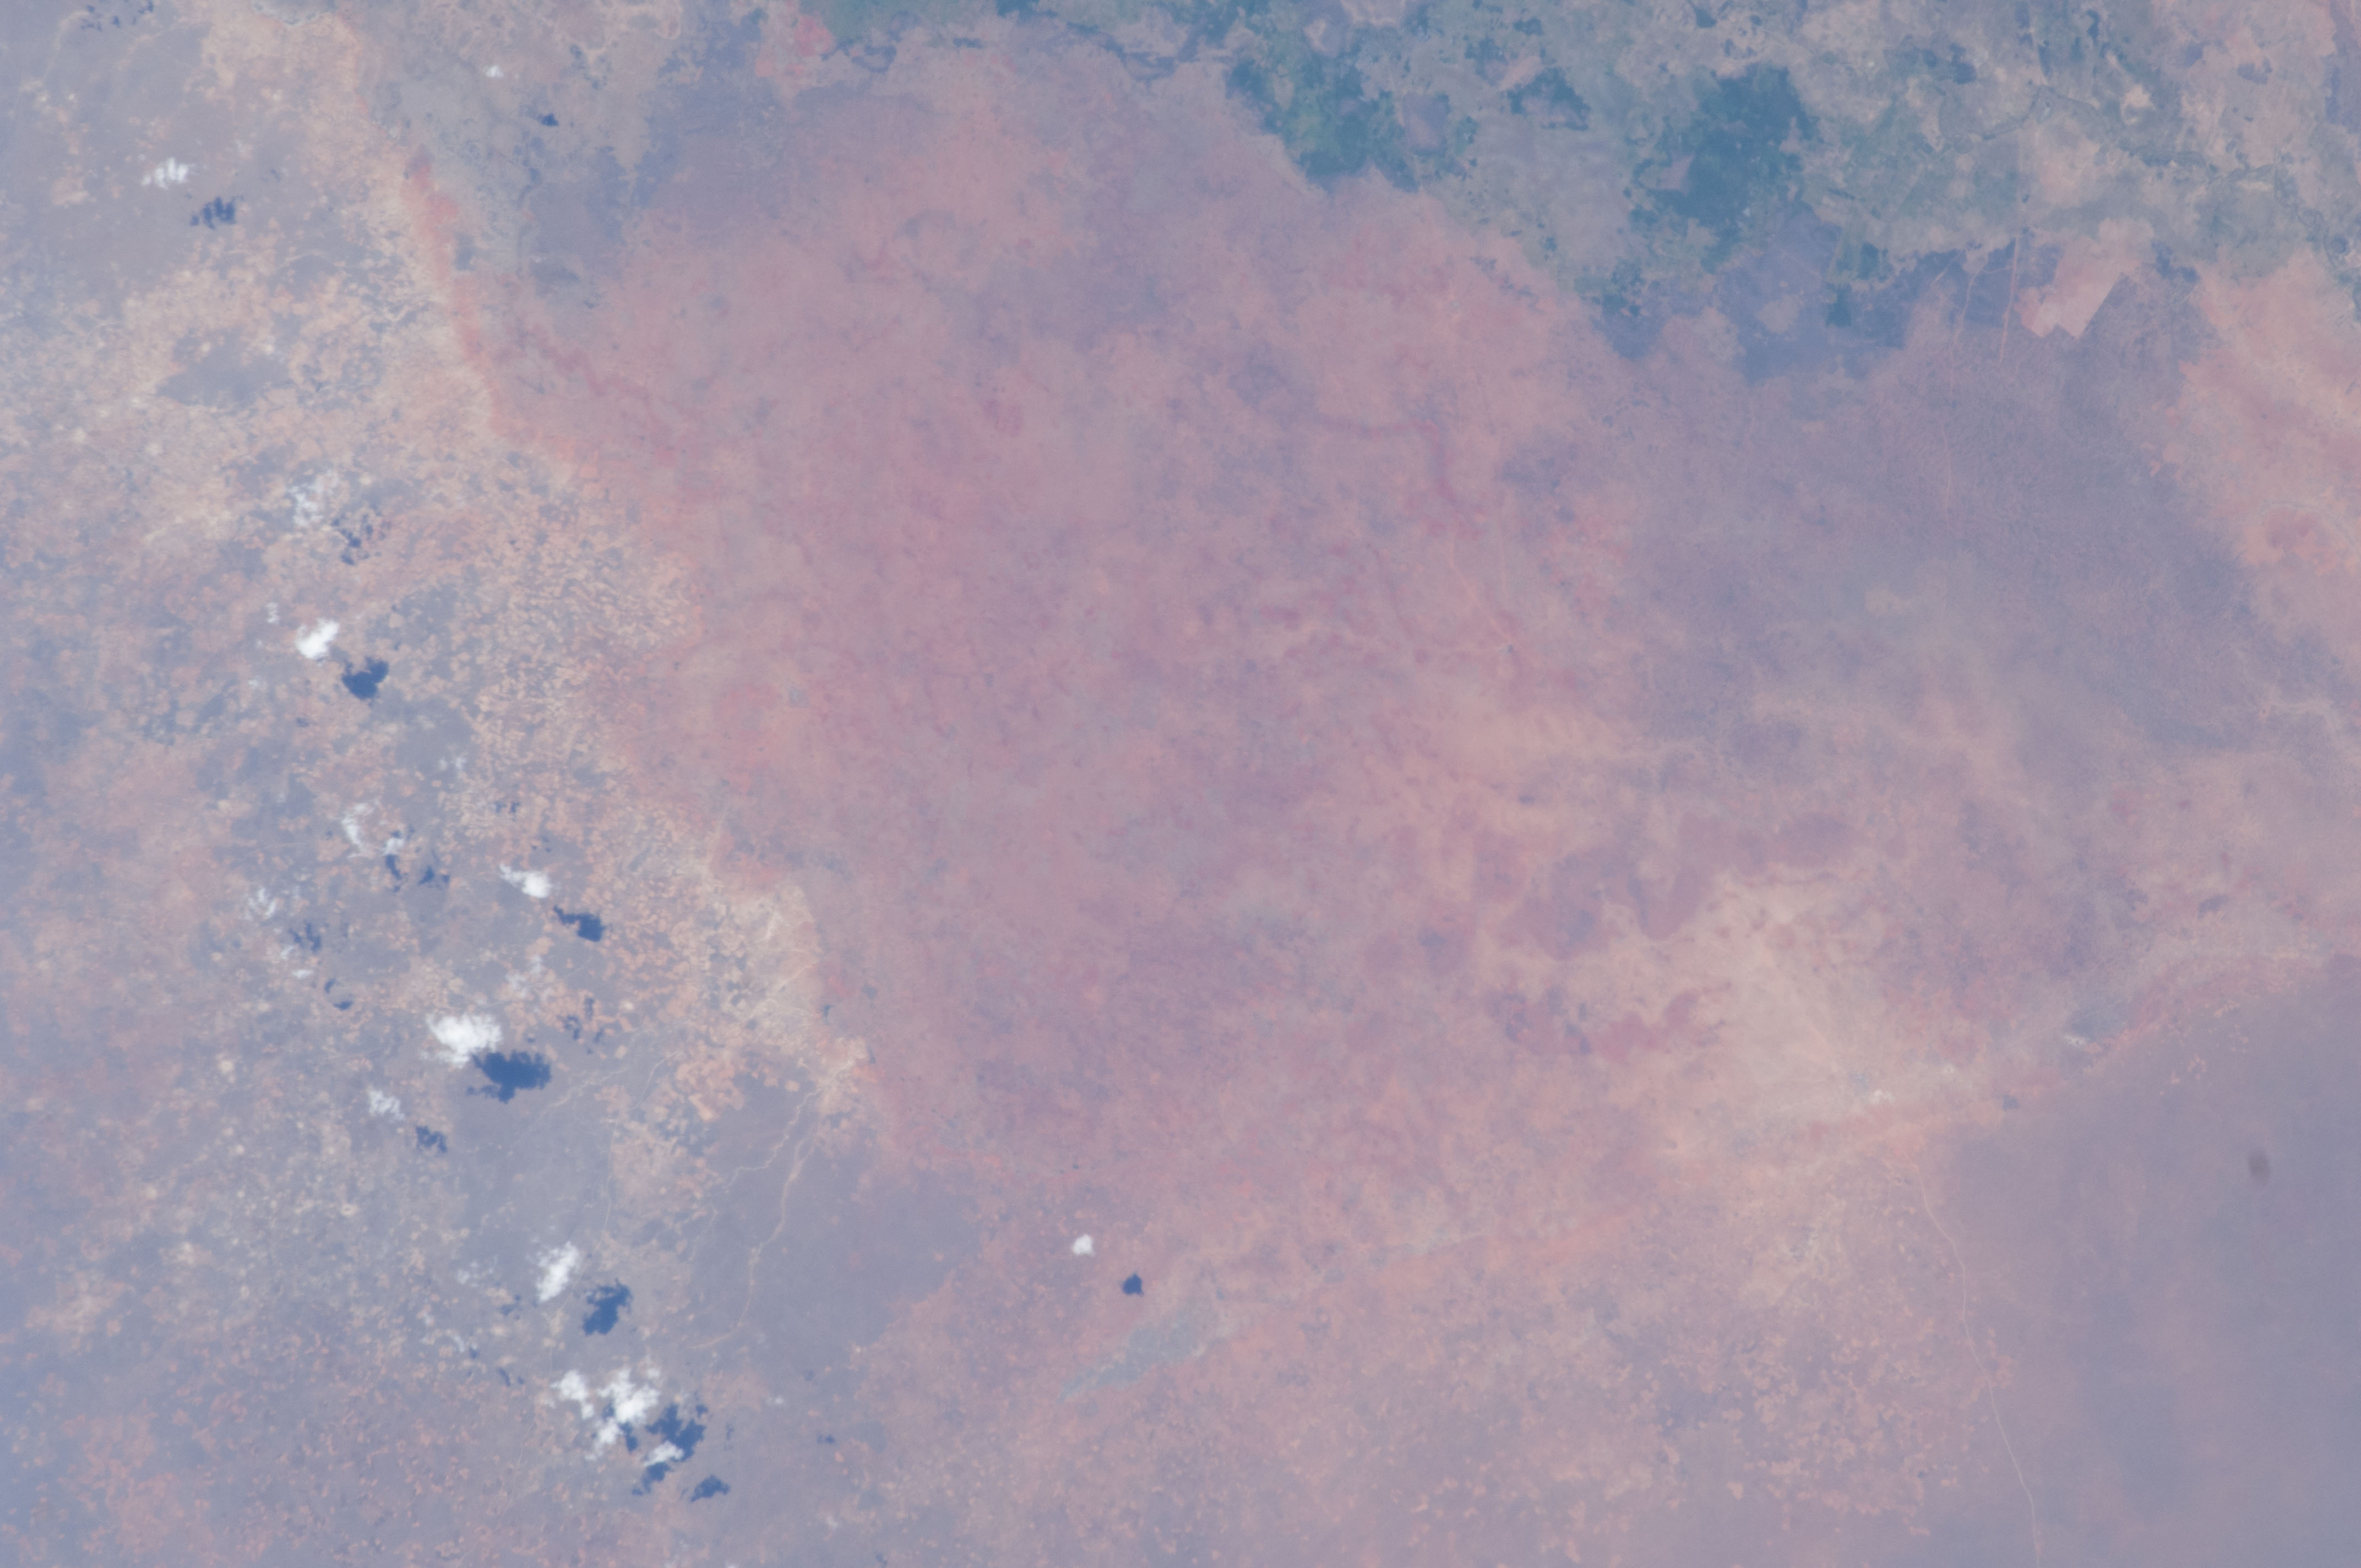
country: SOMALIA
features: COASTAL FLATS, AGR., SHEBELLE R.
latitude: 3.0
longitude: 45.8
